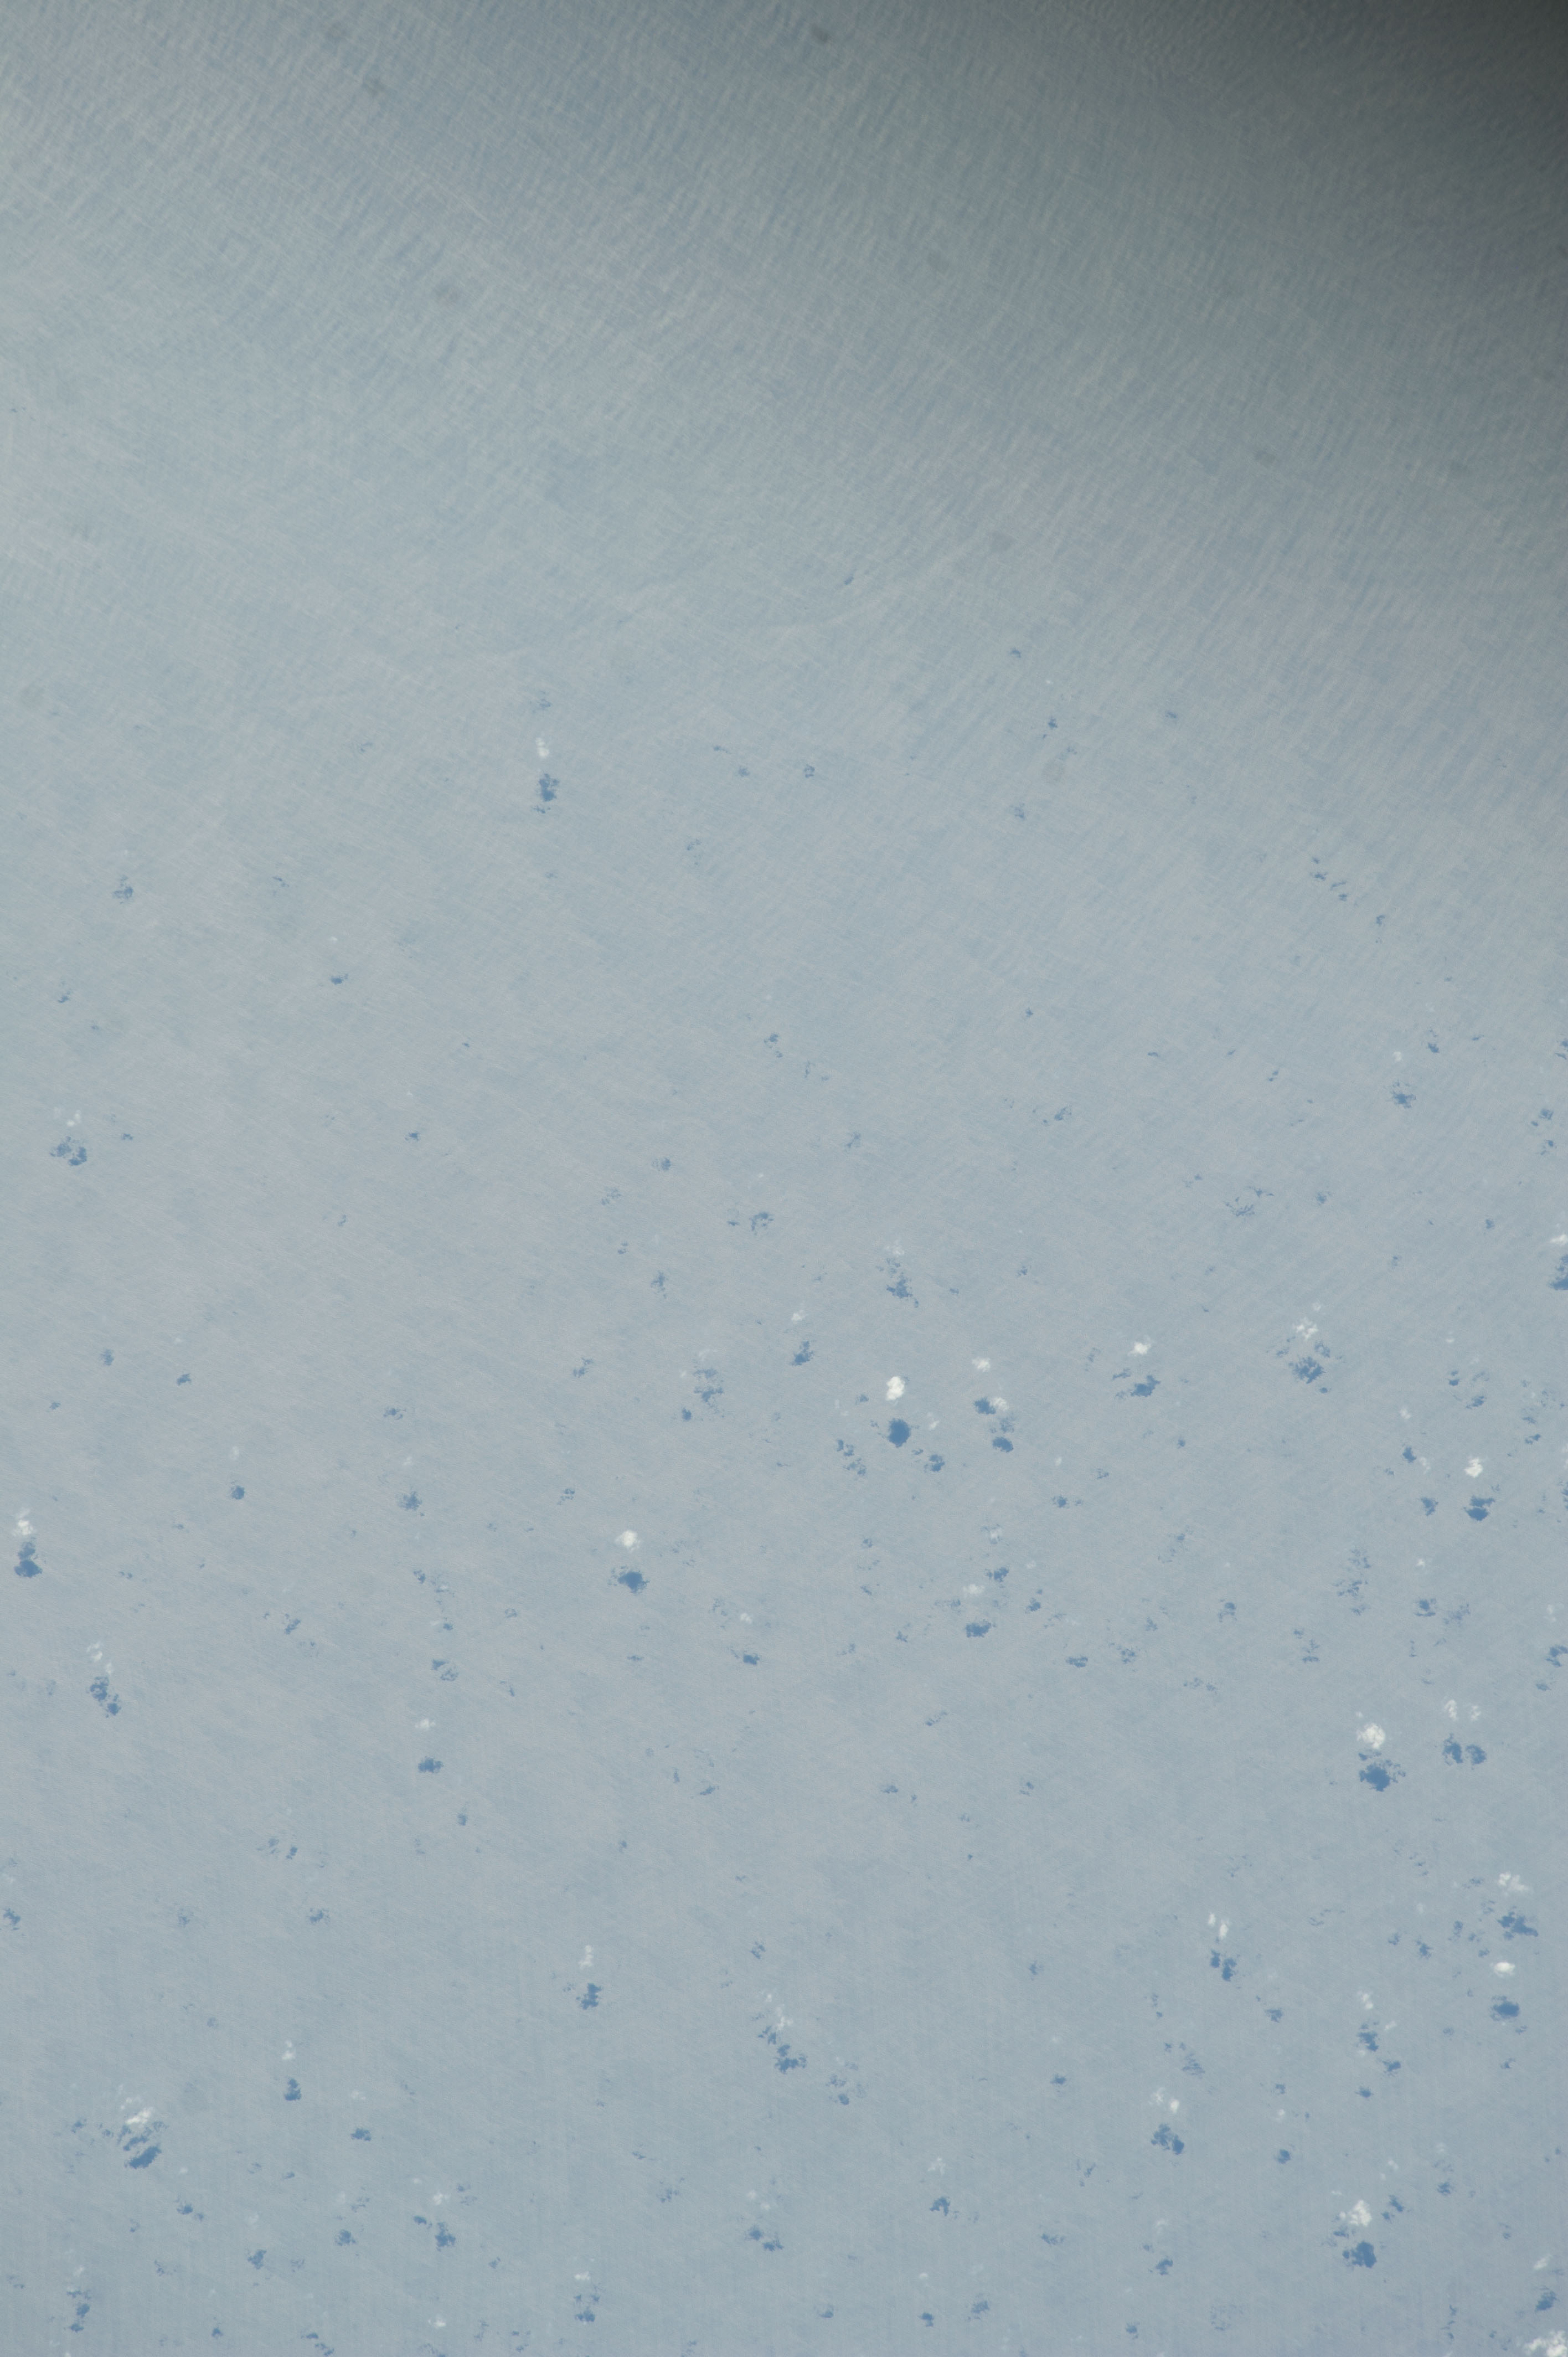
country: ANDAMAN SEA
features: SEA SURFACE GLINT, WAVES, SCATTERED LOW CLOUDS
